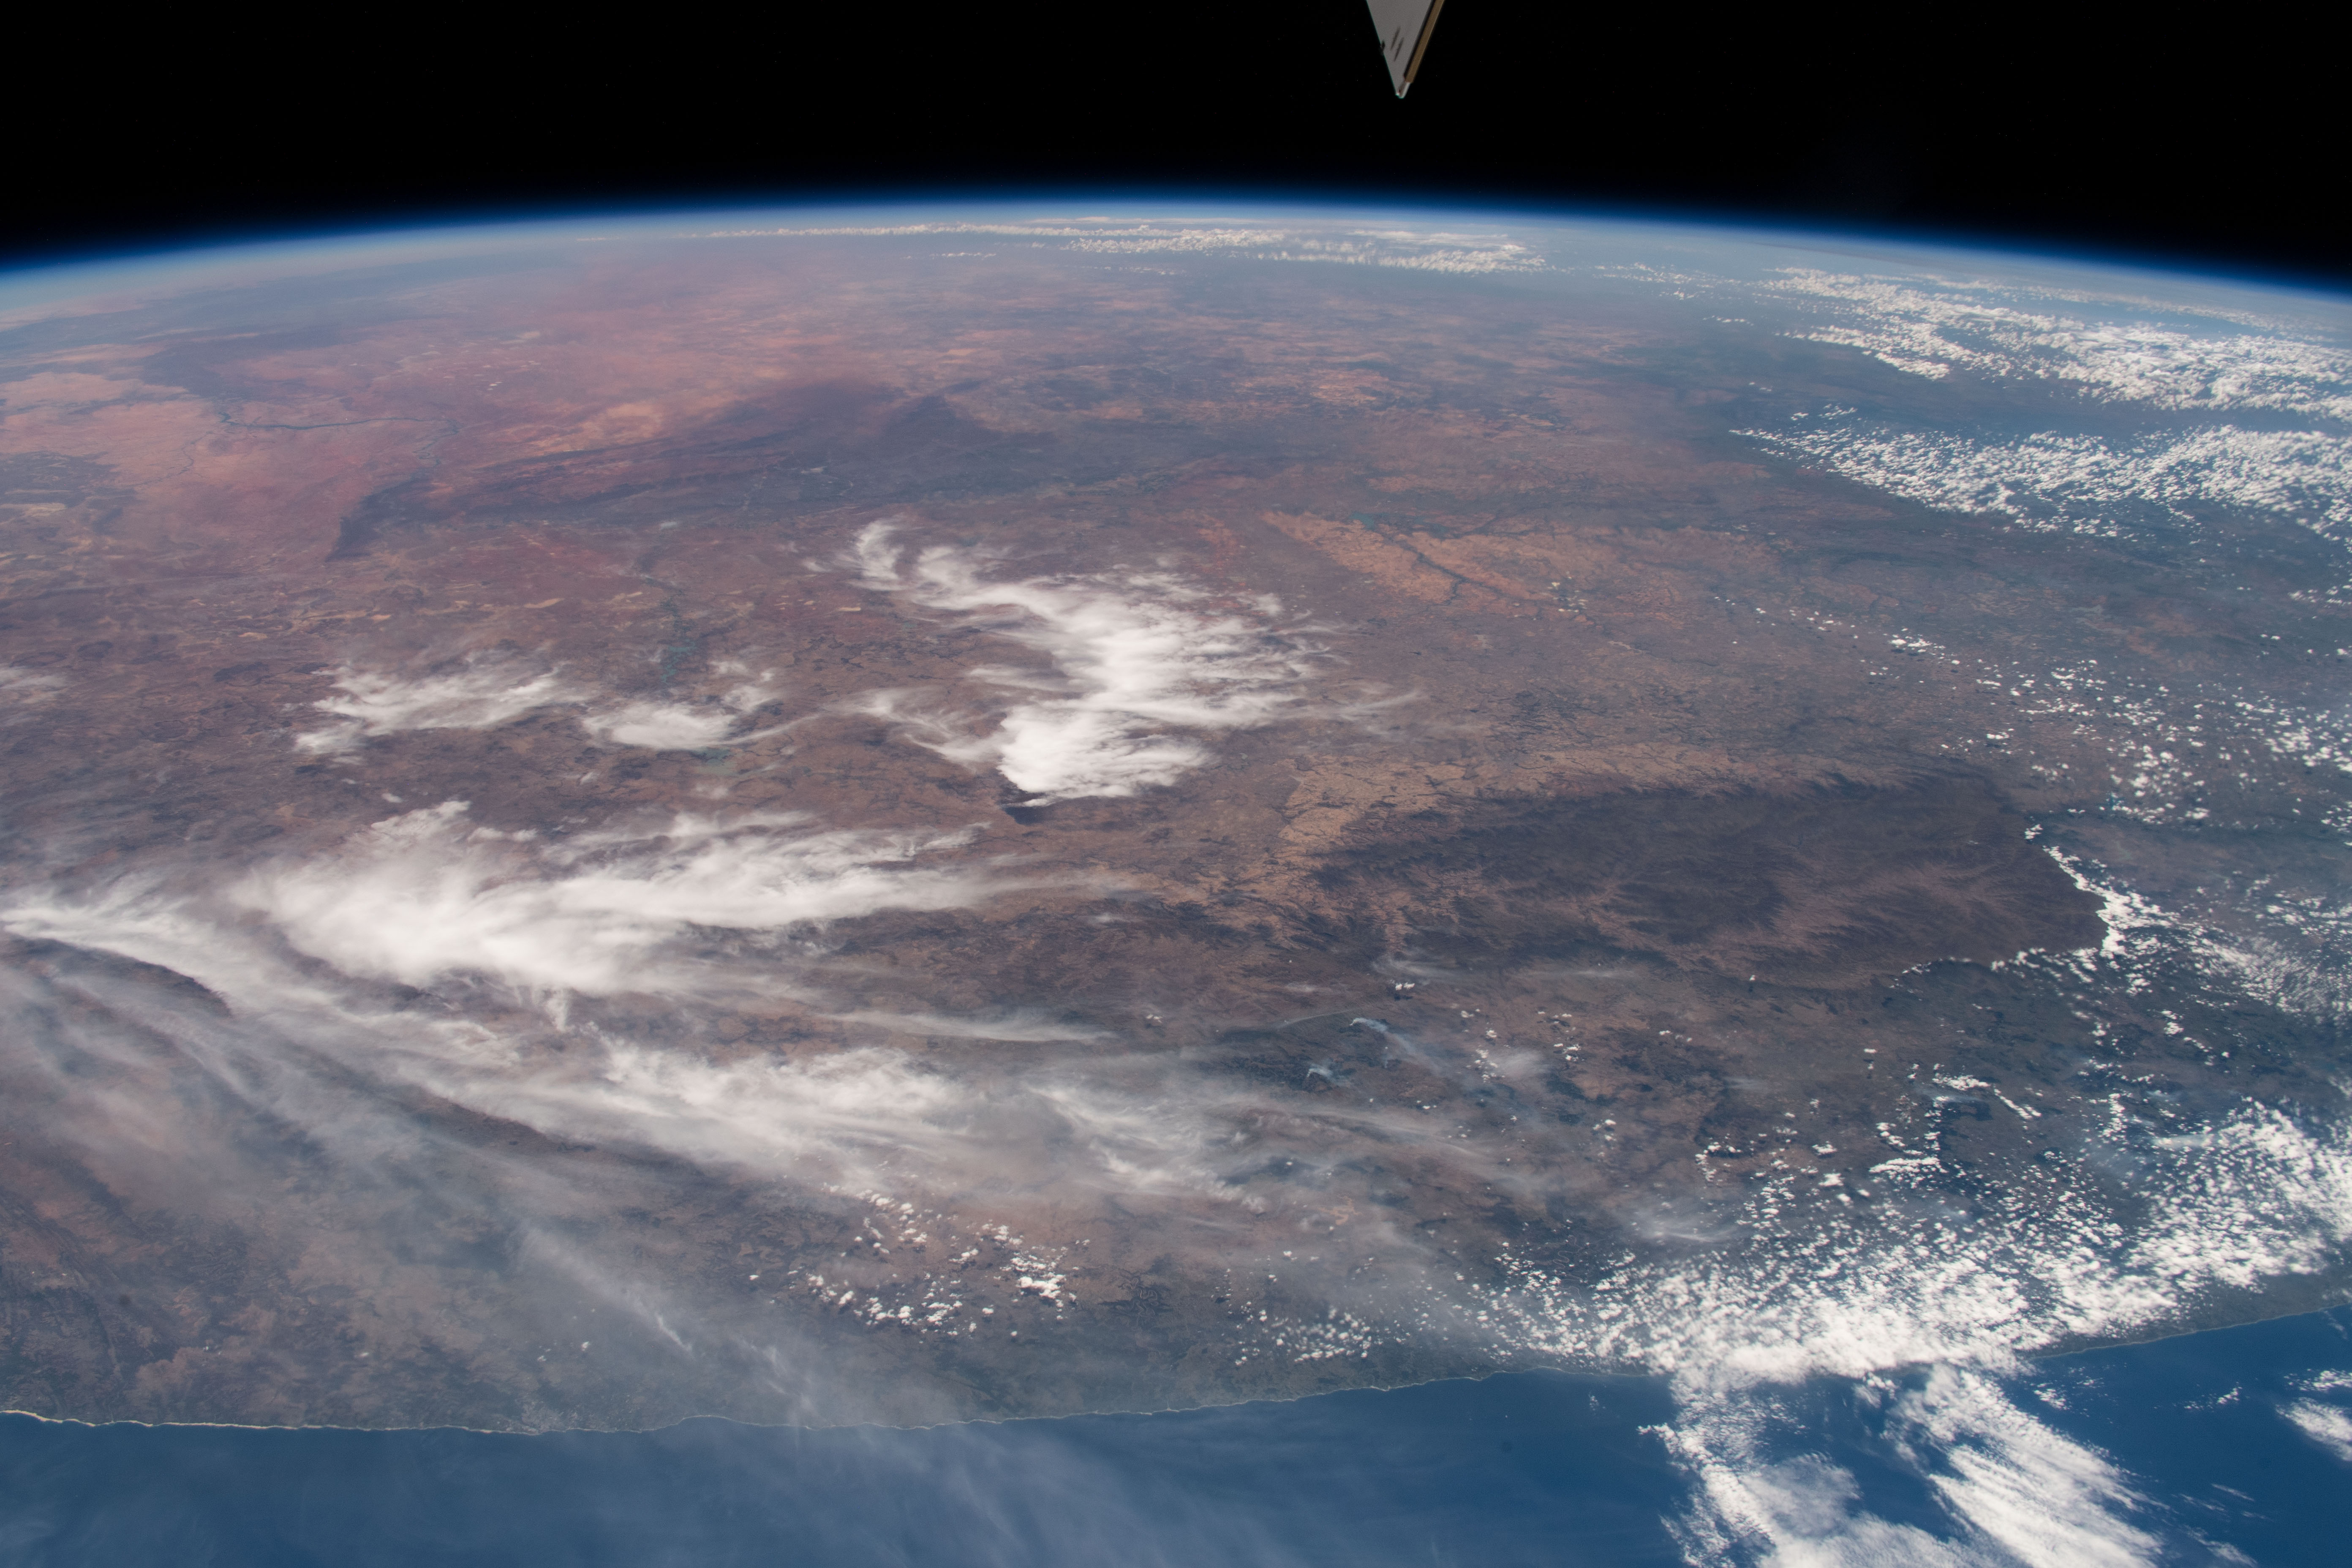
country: LESOTHO
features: SOUTH AFRICA, DRAKENSBERG MOUNTAINS, EASTERN CAPE, LESOTHO
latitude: -29.5
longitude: 27.0
